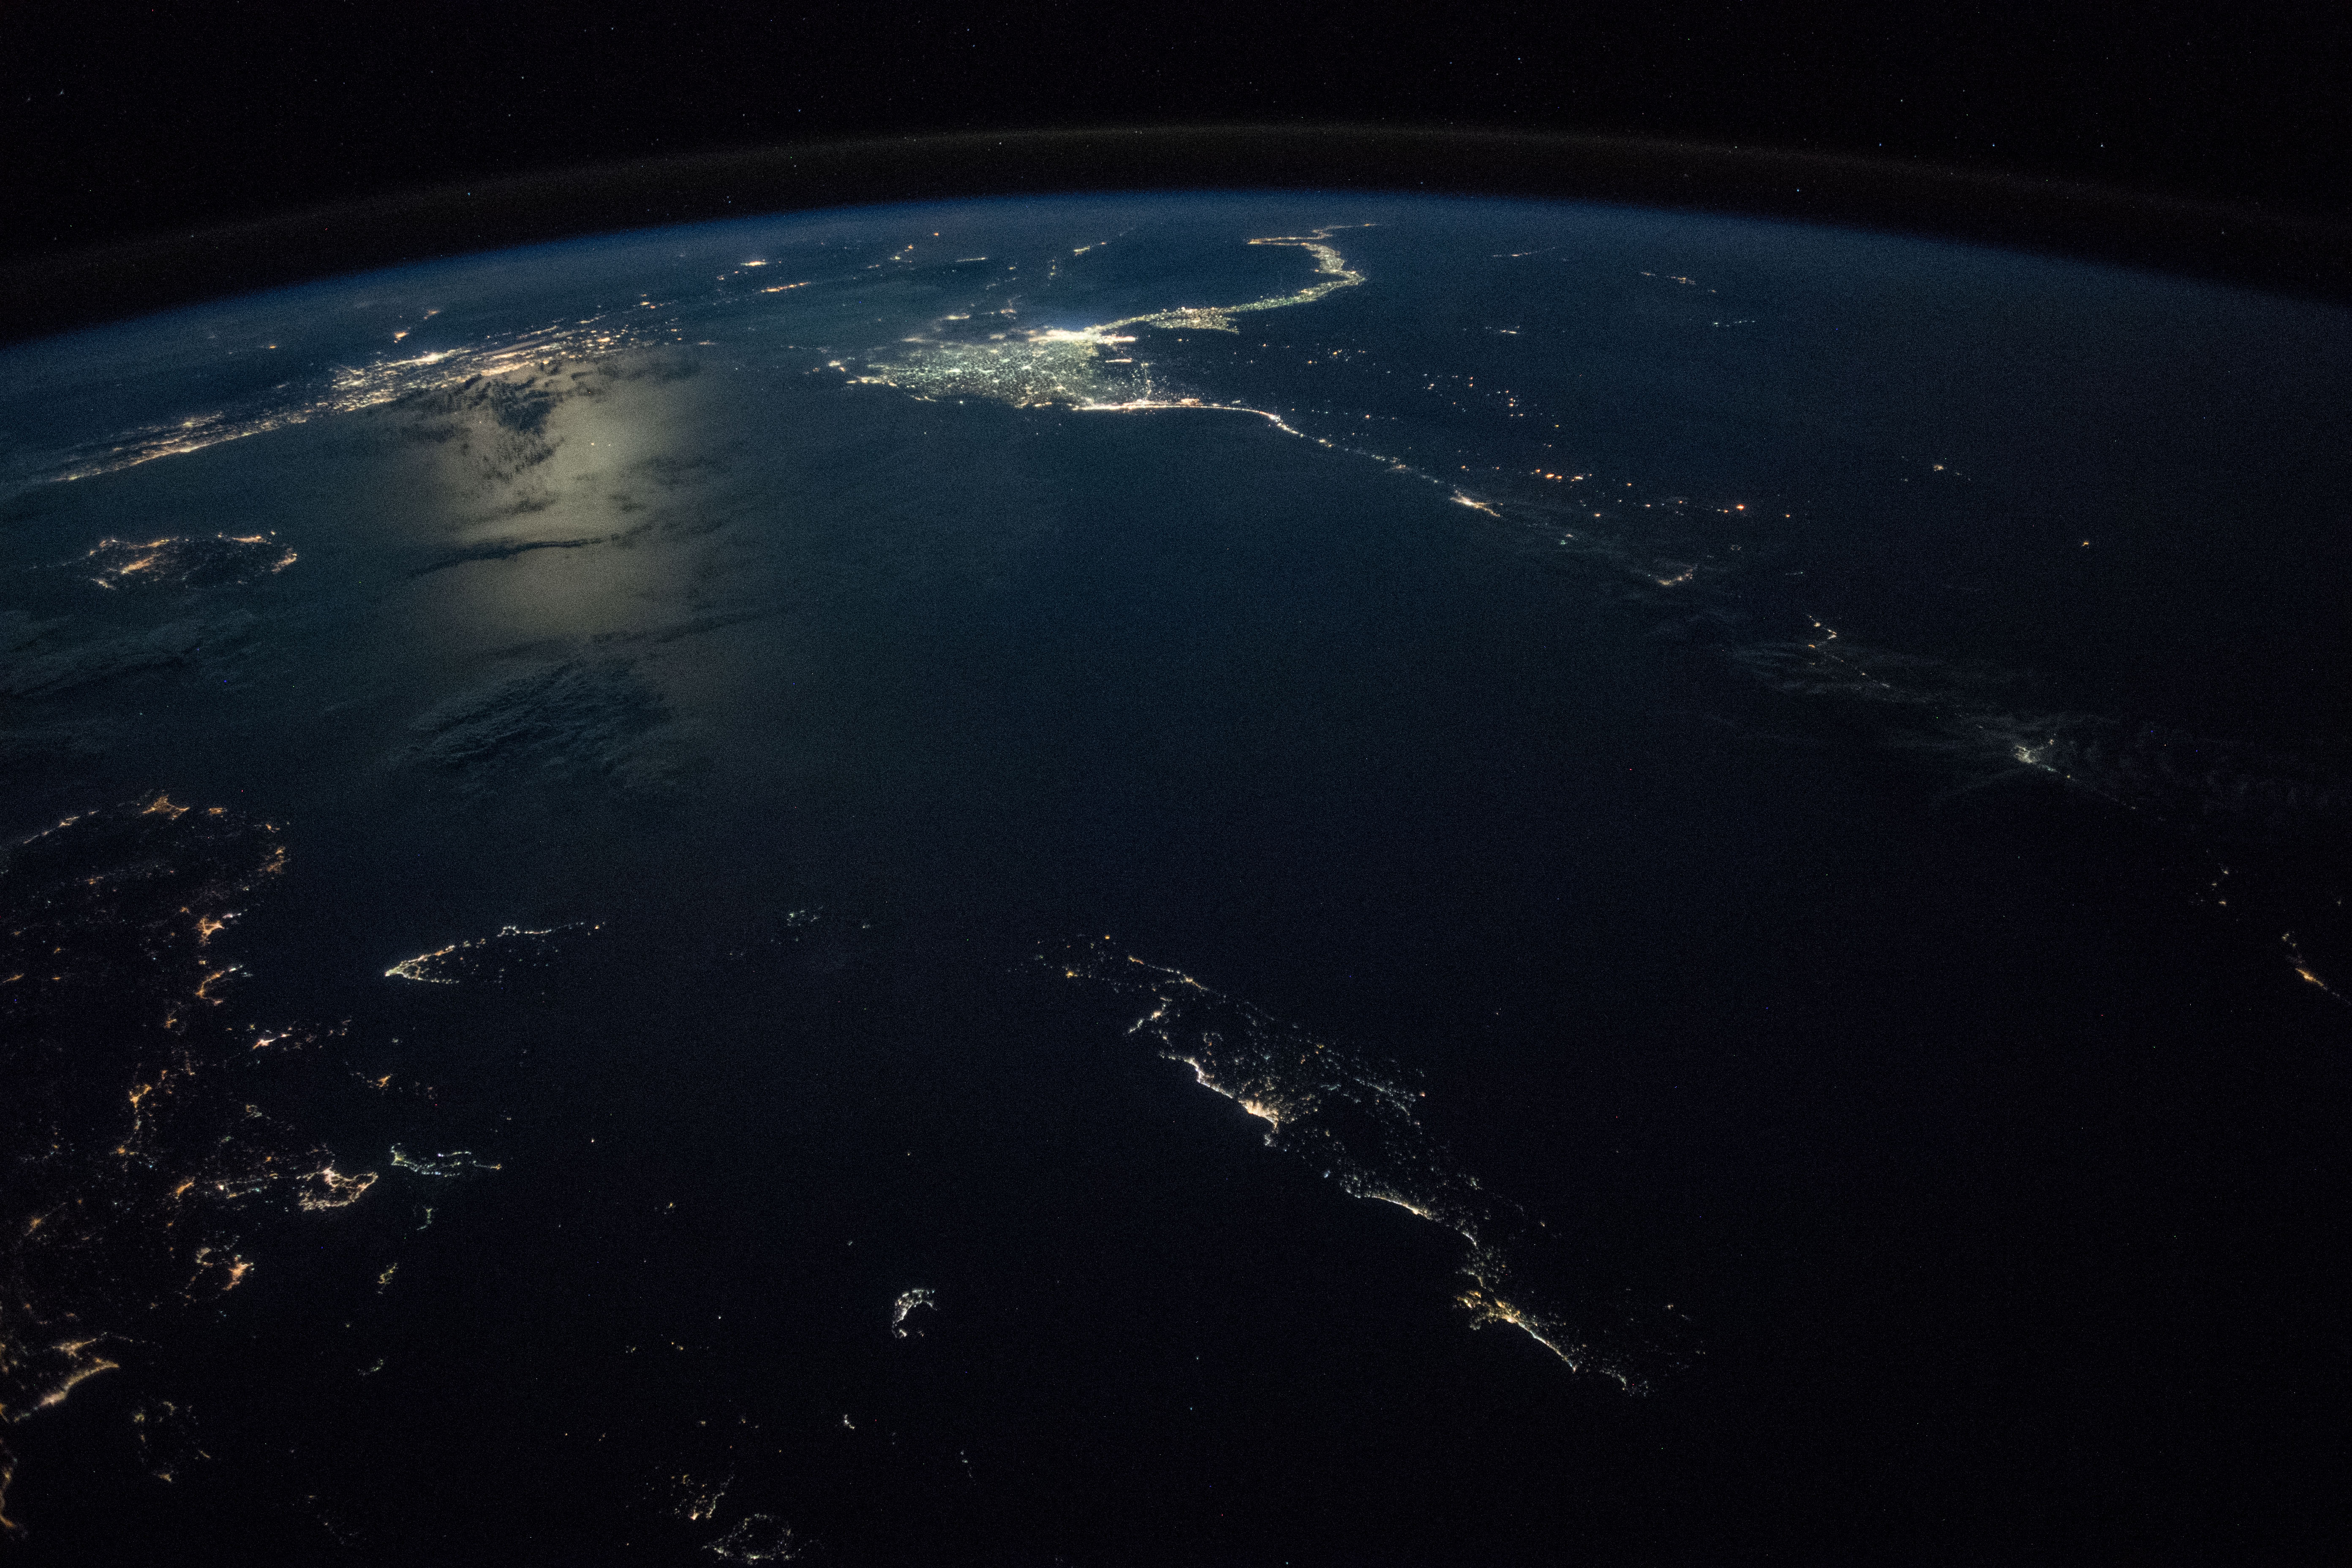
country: MEDITERRANEAN SEA
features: CRETE ISLAND, KOS ISLAND, RHODES ISLAND, NILE RIVER, CAIRO CITY, WESTERN DESERT, RHODES BASIN, STRABO TRENCH, PLINY TRENCH, KARPATHOS ISLAND, NIGHT, EARTH LIMB
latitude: 34.4
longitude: 26.4
